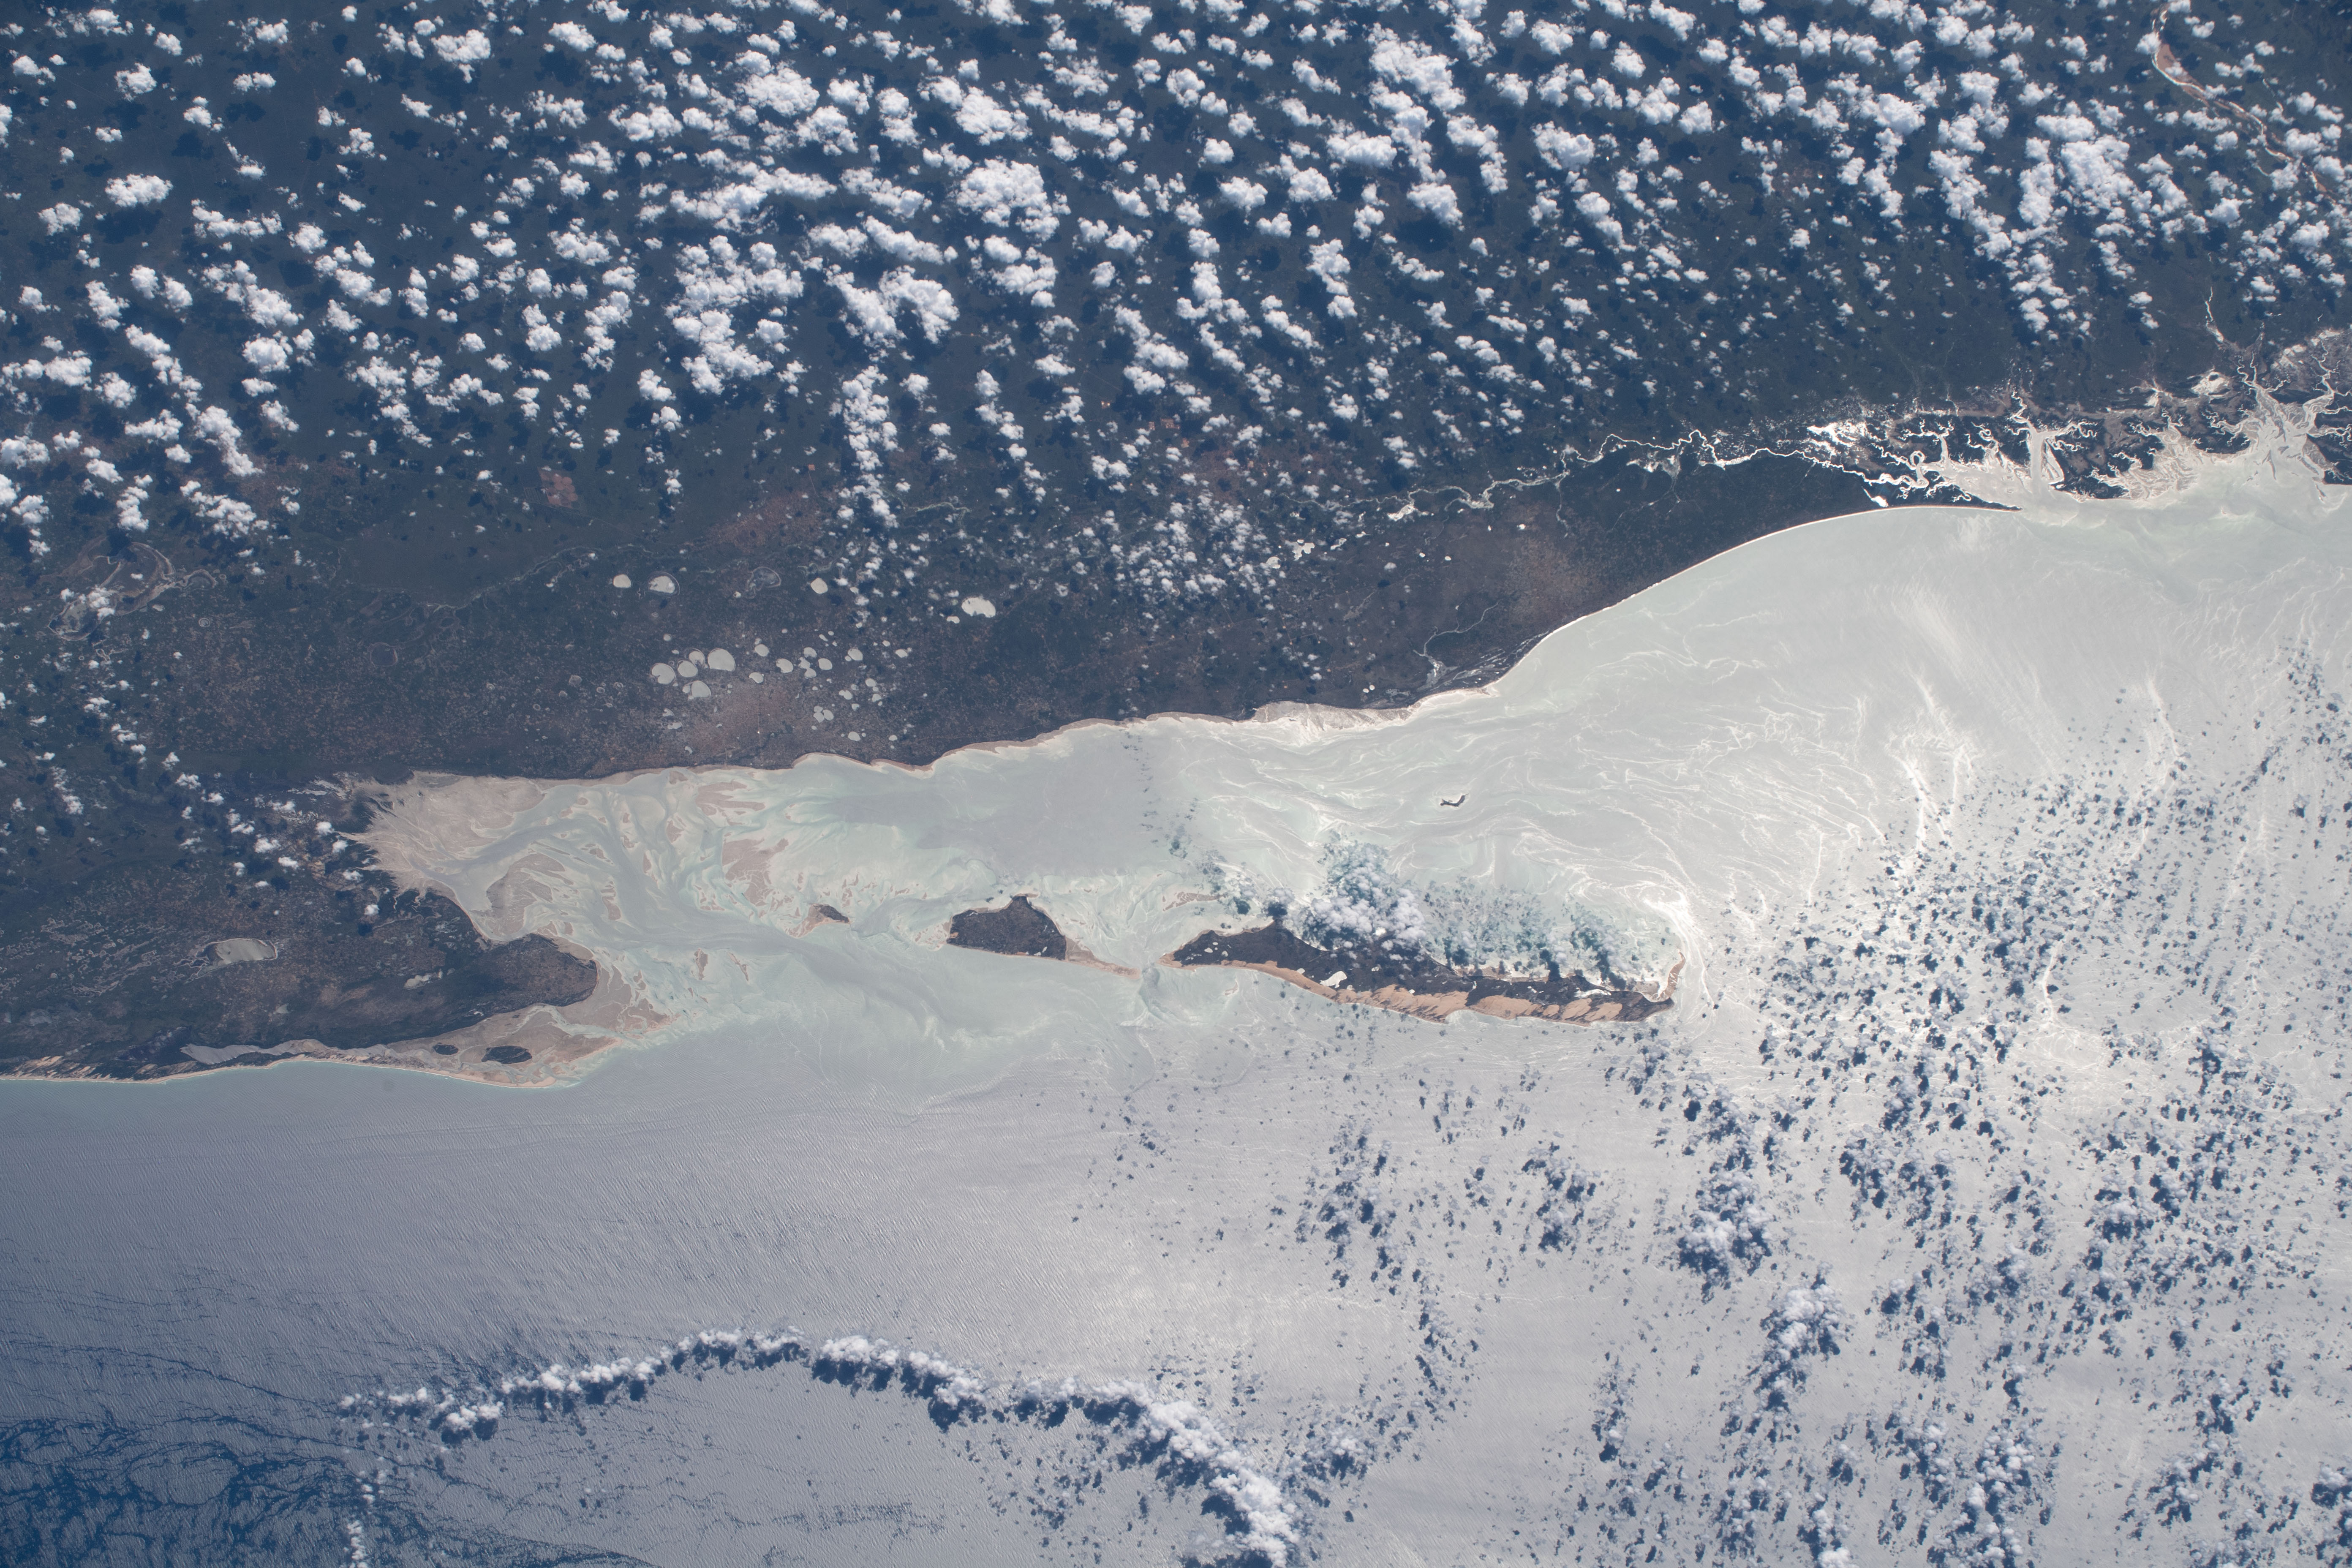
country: MOZAMBIQUE
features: FLOODING, MAHOA, CHICHOCANE, ILHA DE BENGUERRA, ASNEIRA
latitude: -21.7
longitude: 35.4
